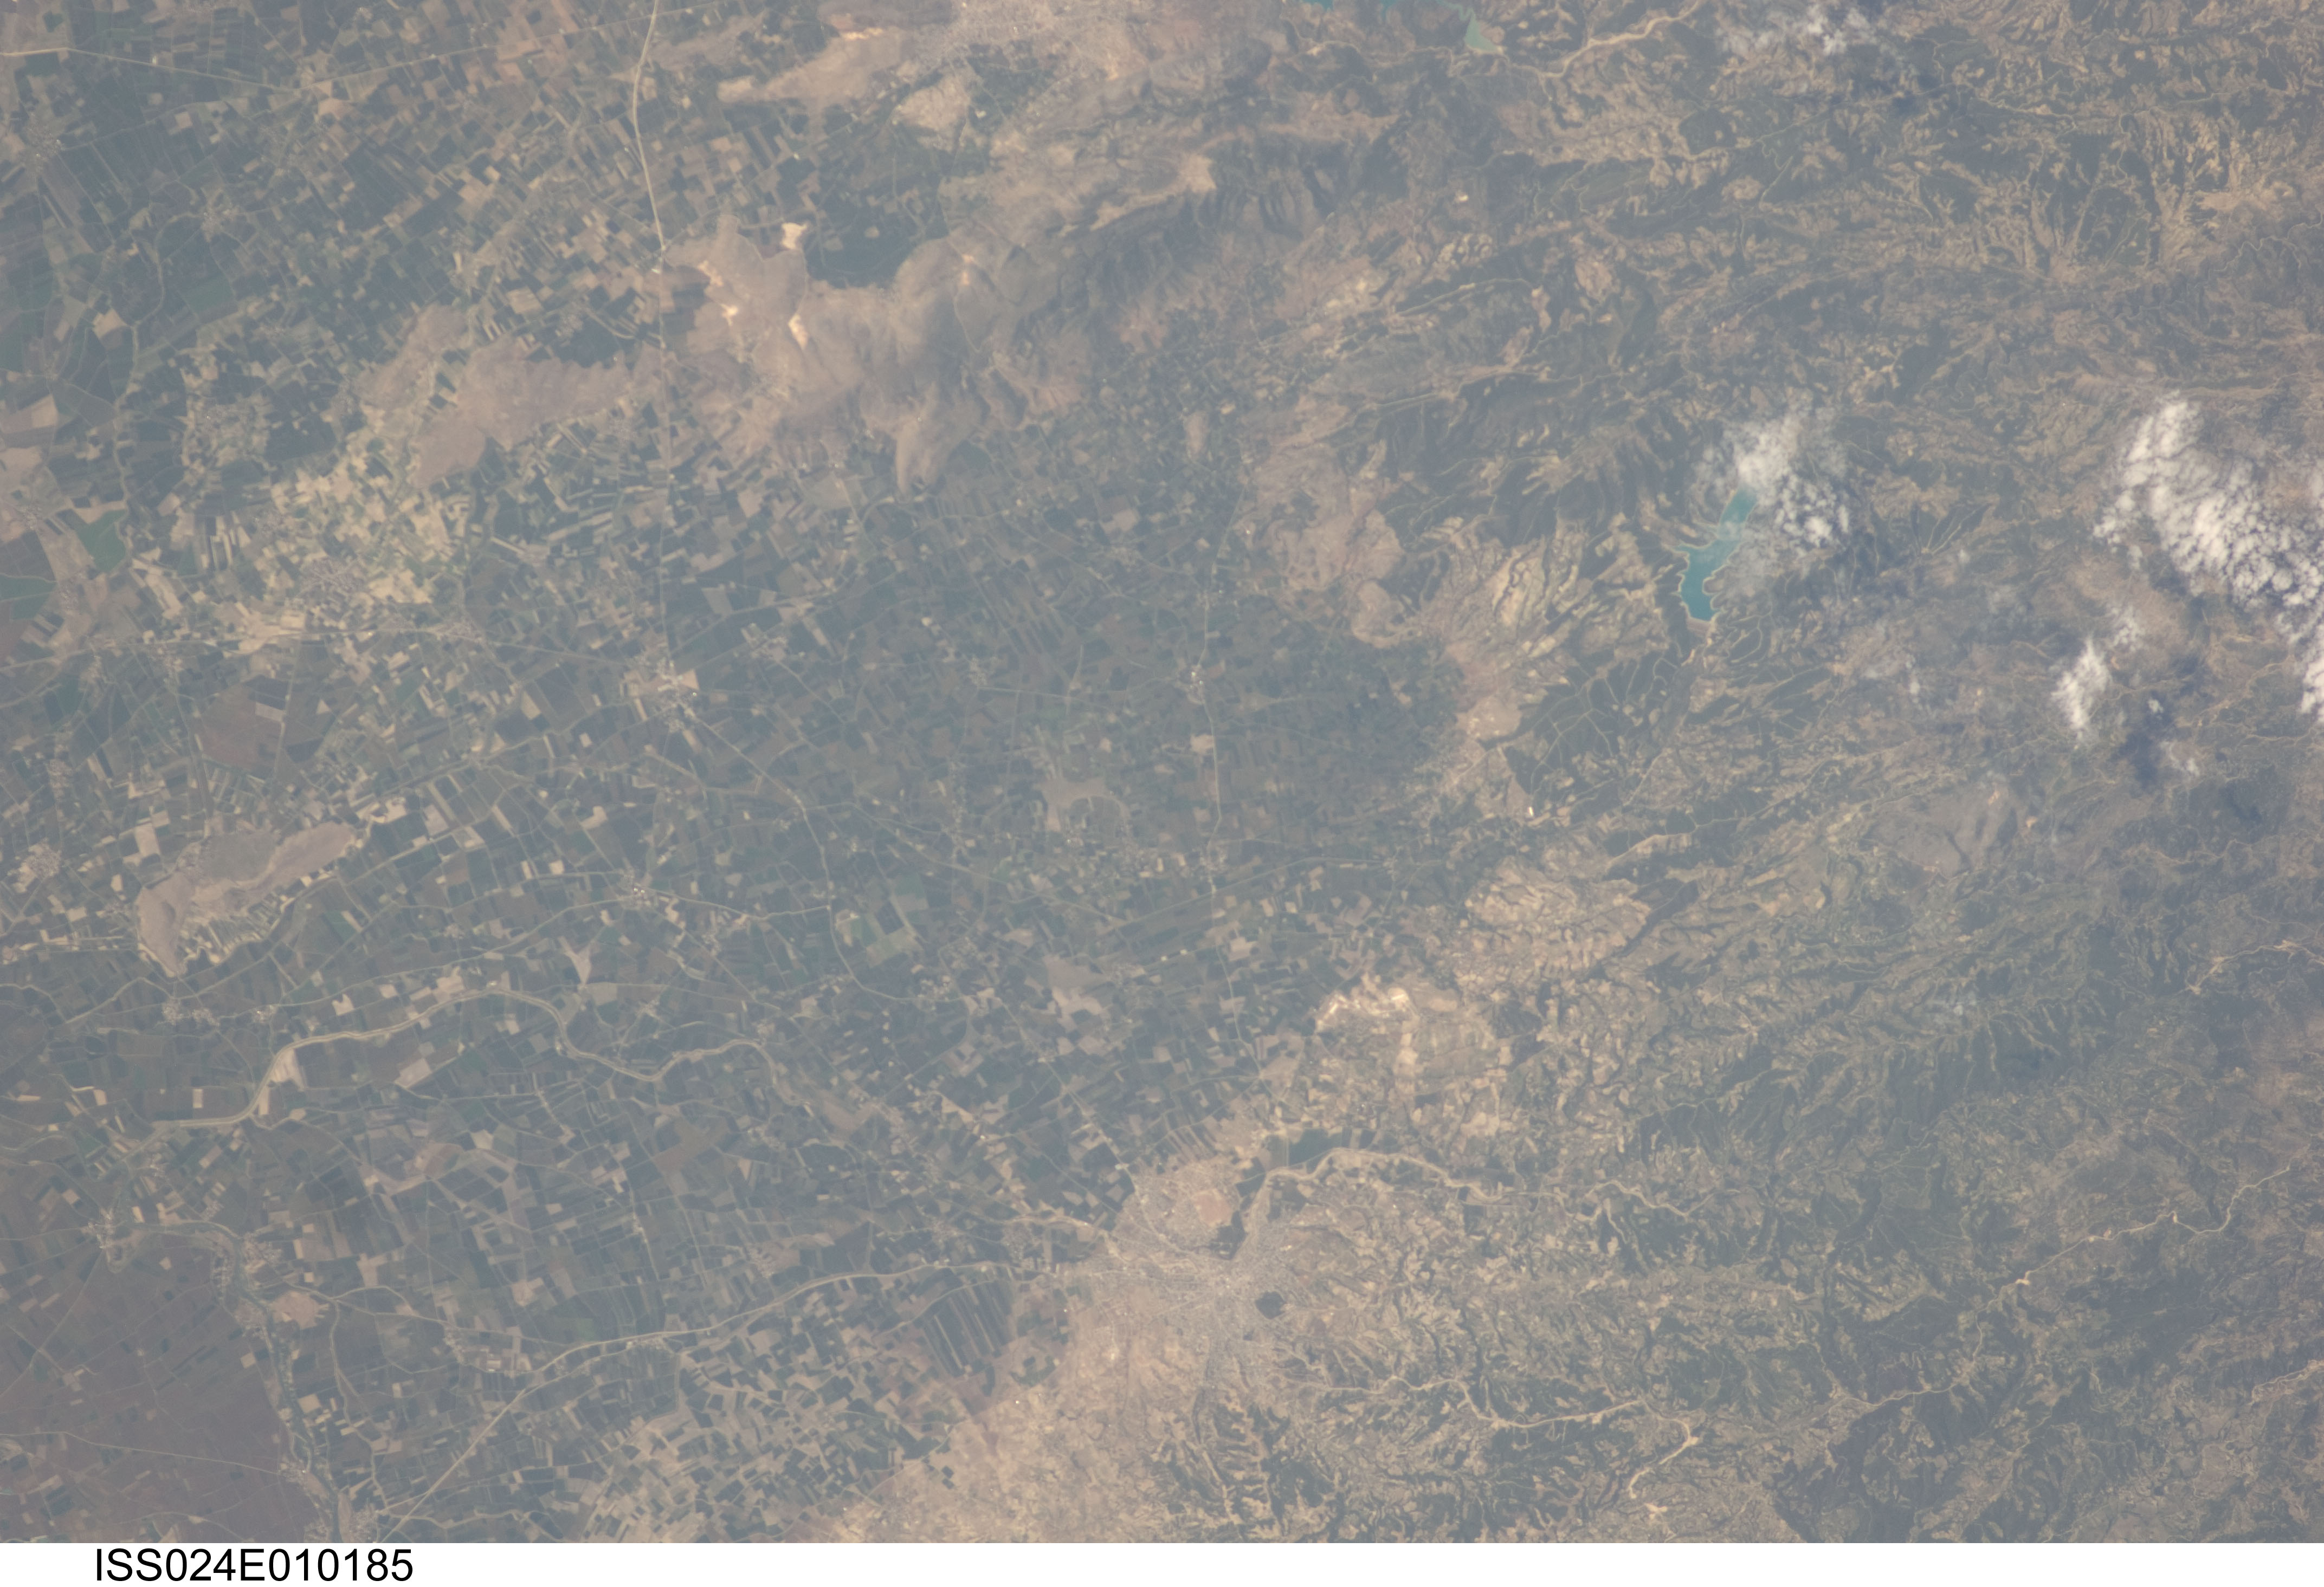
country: TURKEY
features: KADIRLI, KESIKSUYU RES., MTS., AGR.
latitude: 37.4
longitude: 36.0
